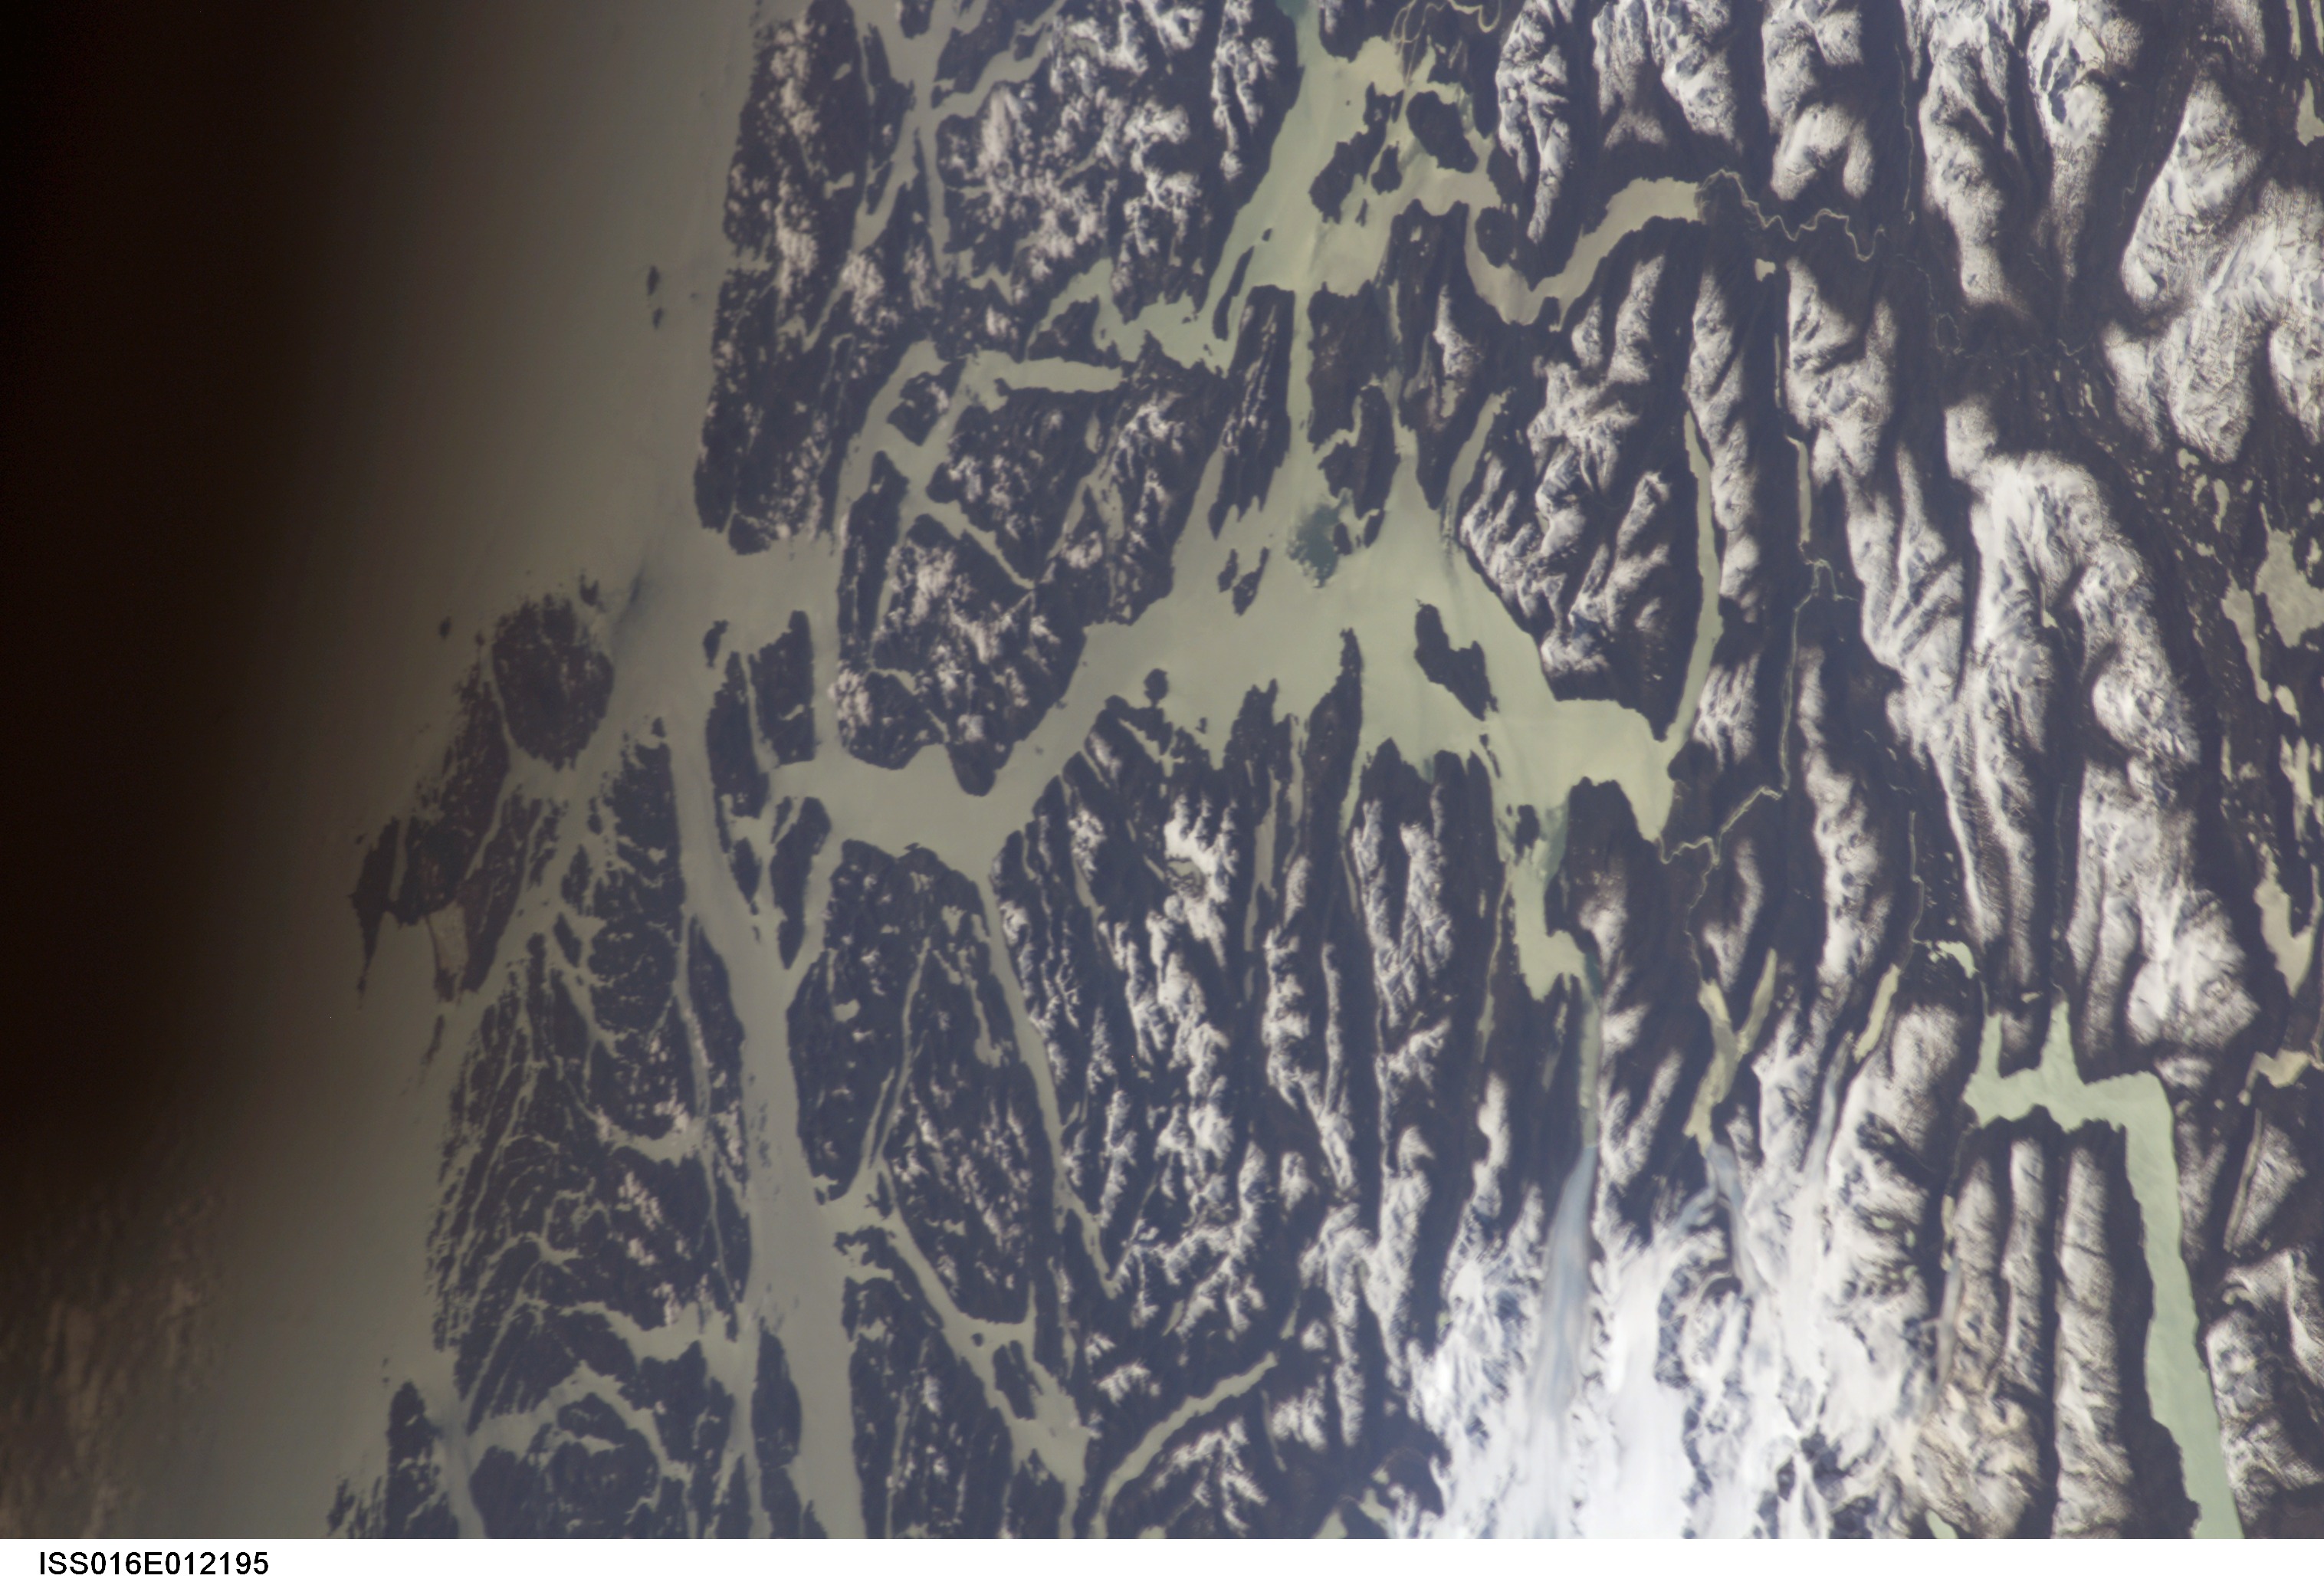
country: CHILE
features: CALEN FJORD, GOLFO DE PENAS
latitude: -48.0
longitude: -74.0
